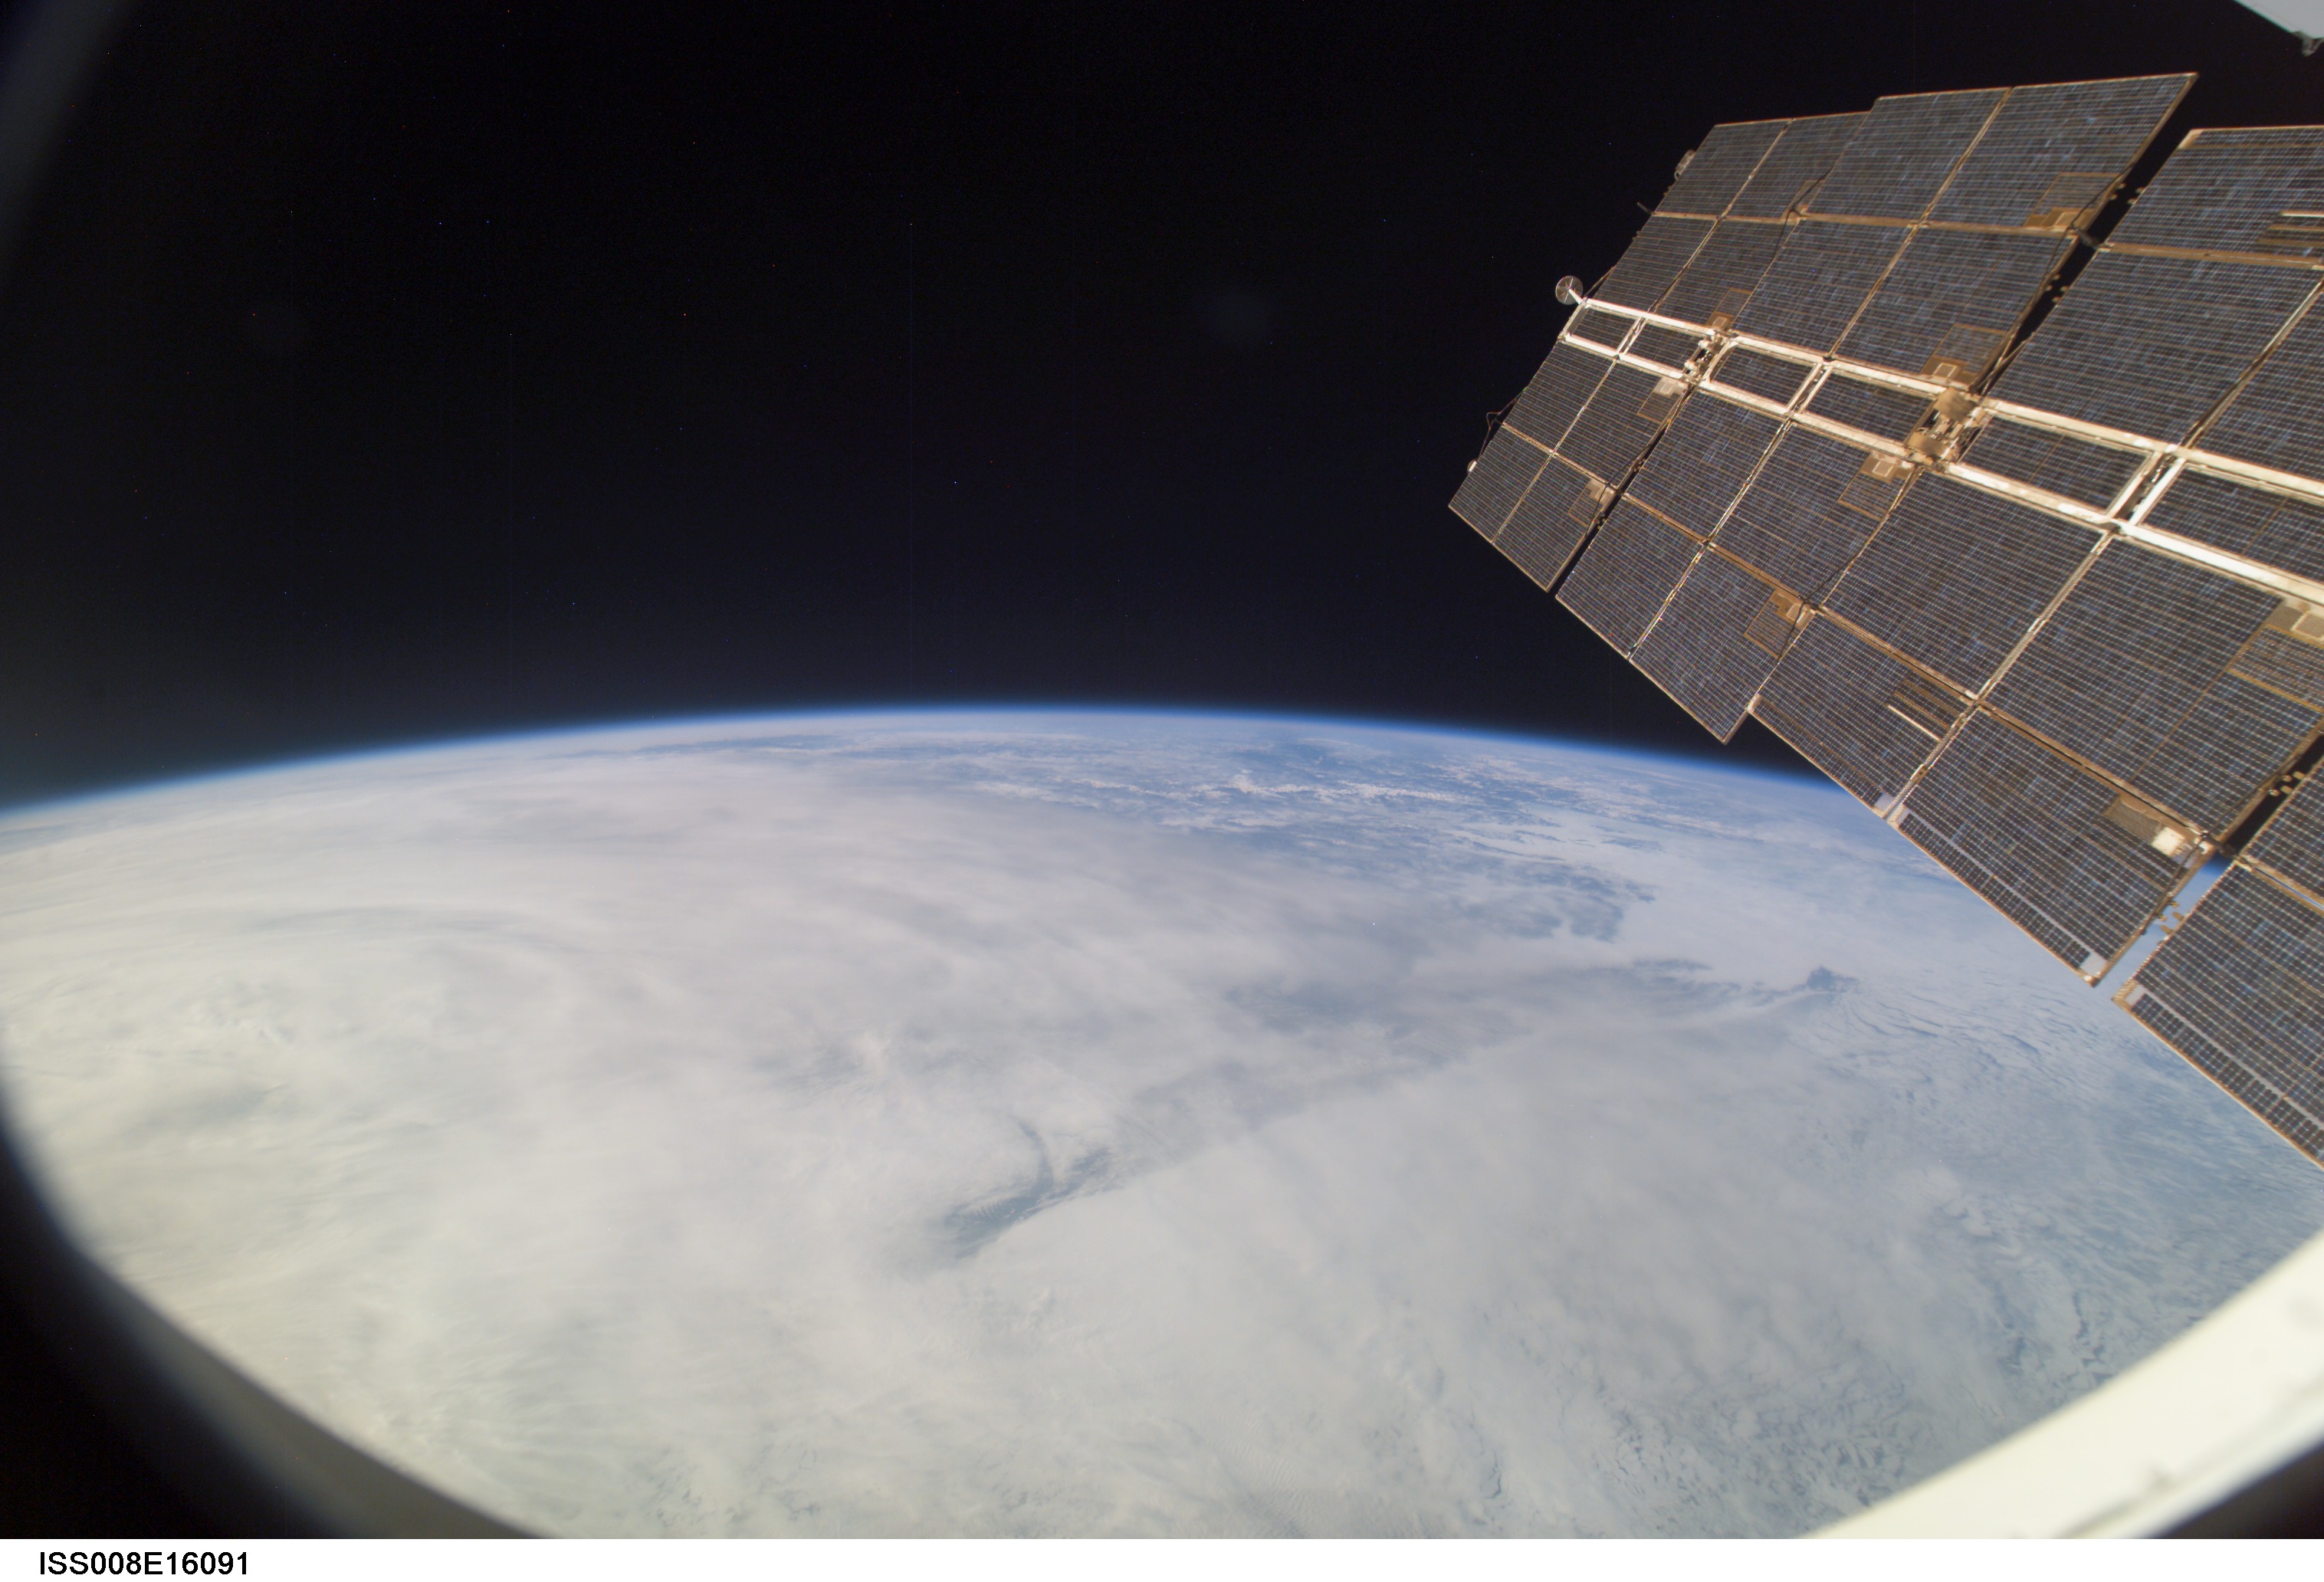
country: RUSSIAN FEDERATION
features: S. OF OKHOTSK, ATMOSPHERIC LIMB
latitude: 49.0
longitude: 142.5
